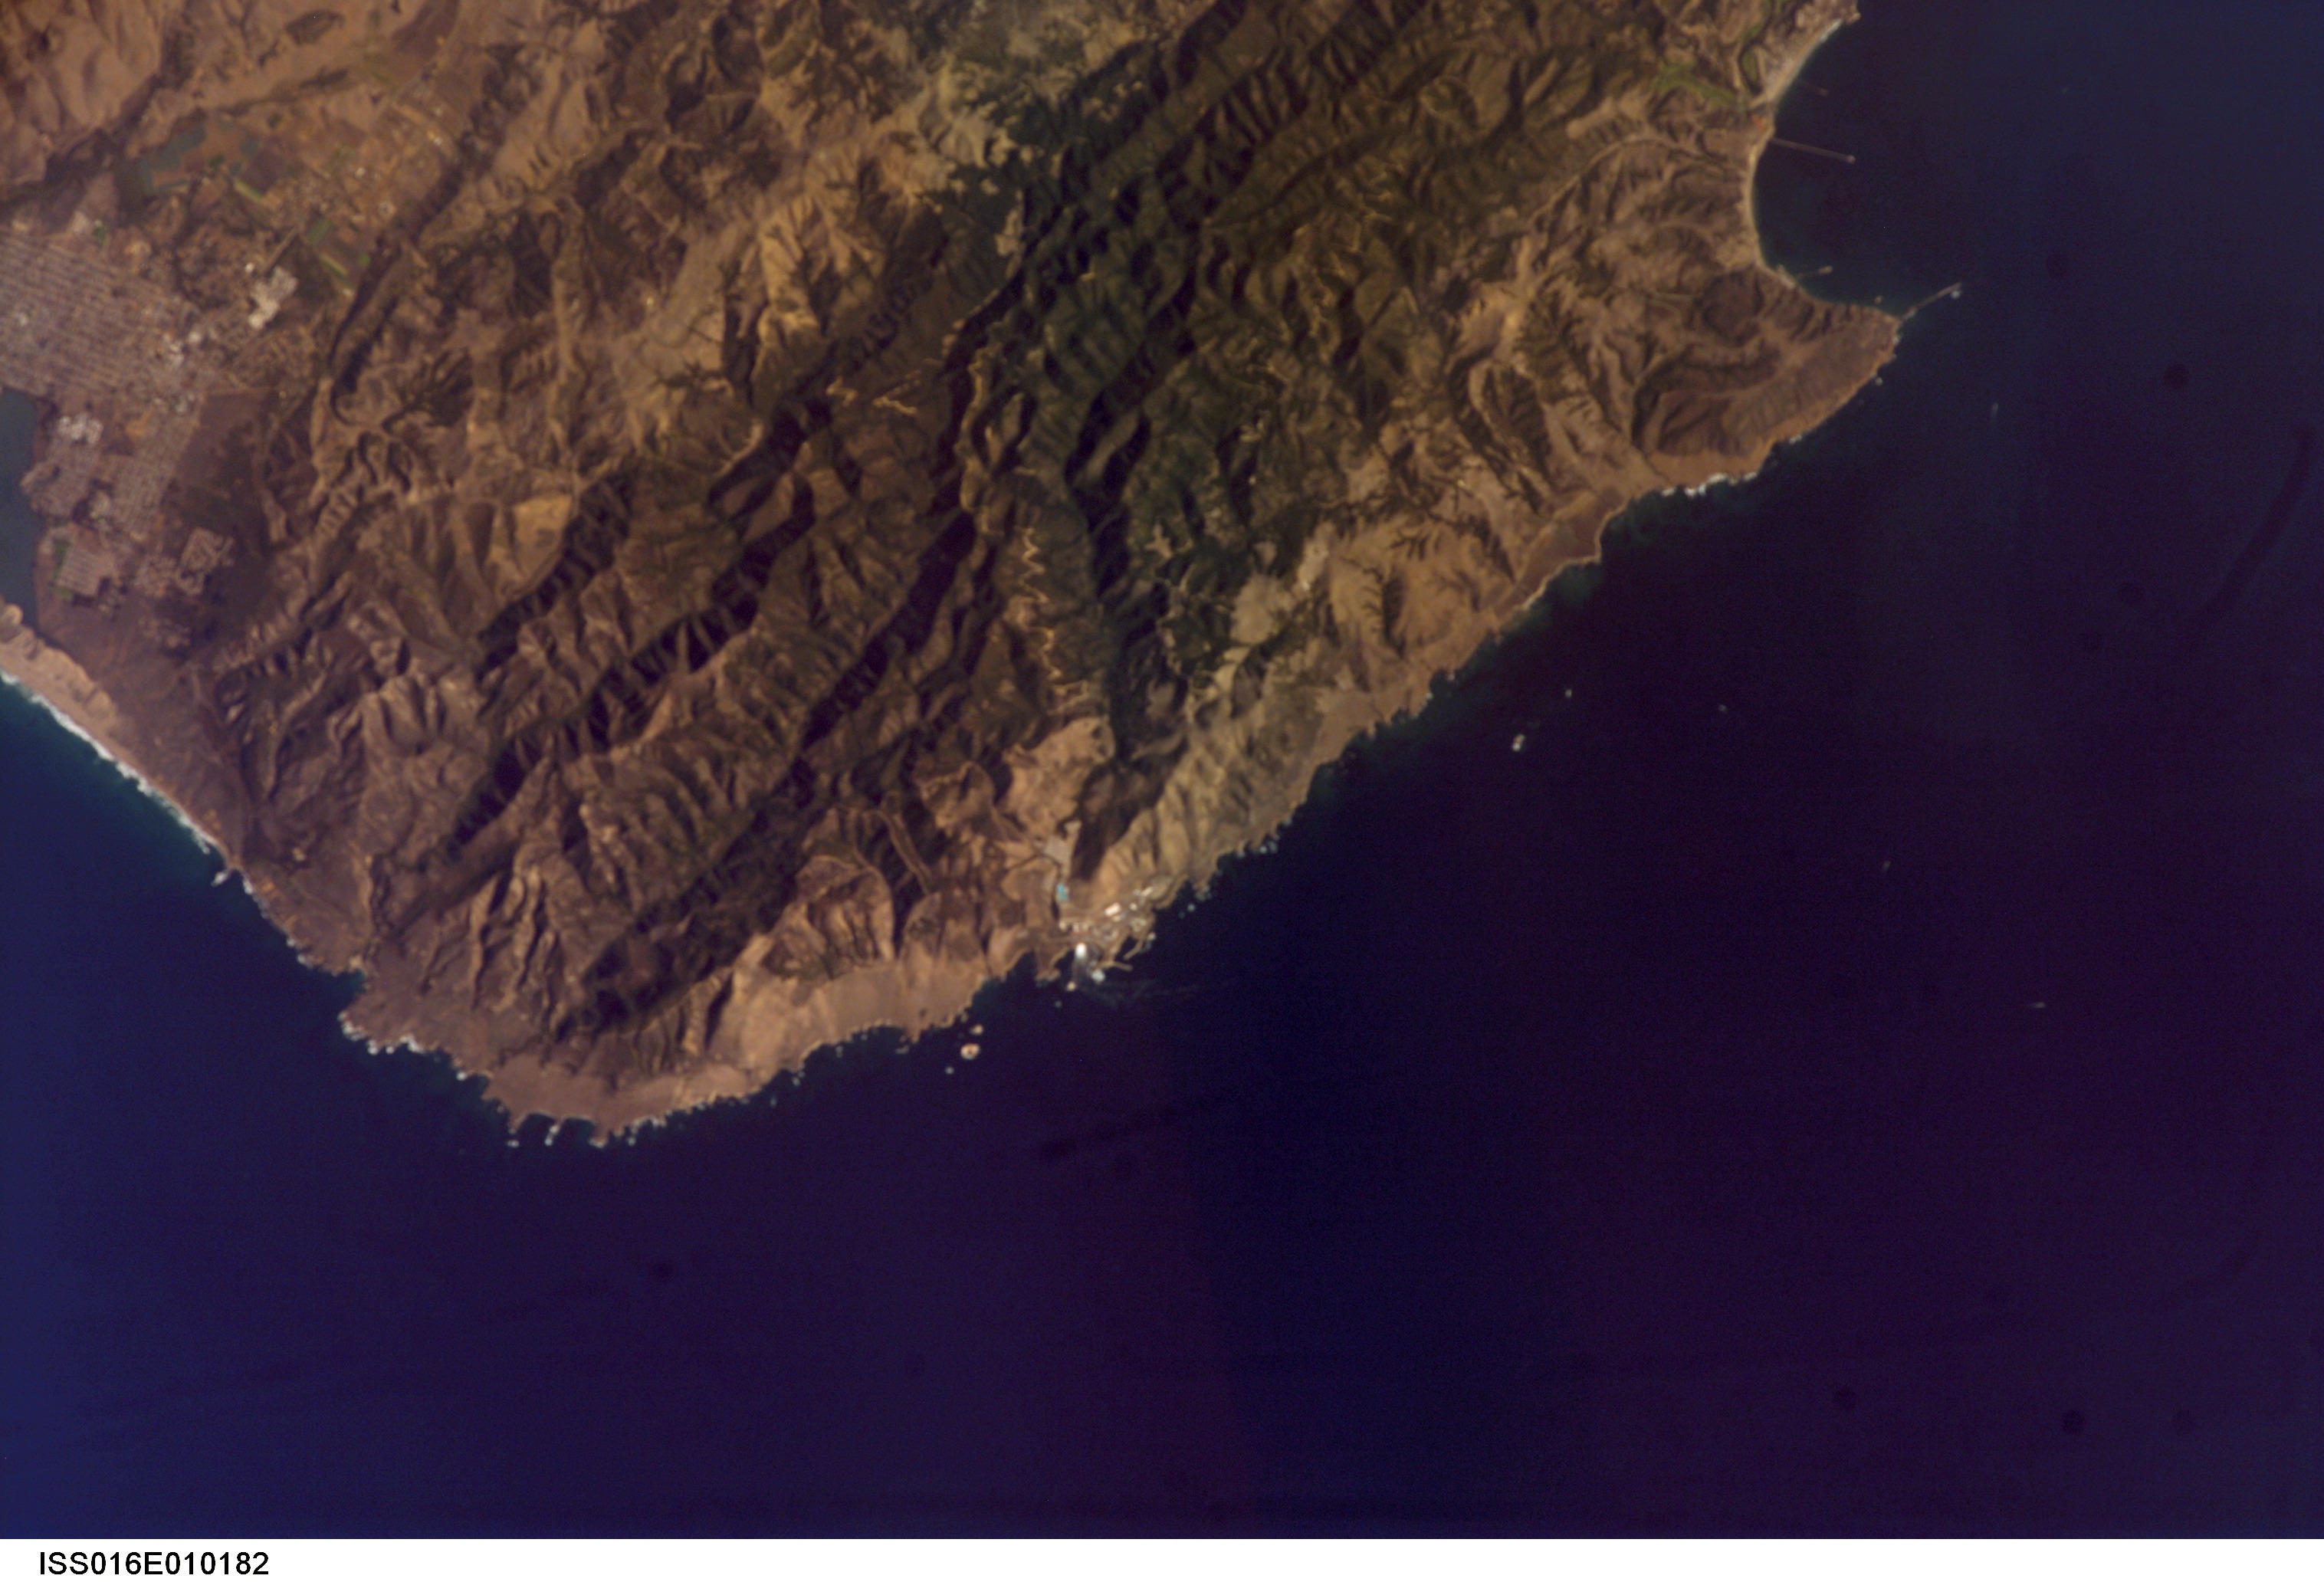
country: USA-CALIFORNIA
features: POINT BUCHON,AVILA BEACH,MONTANA DE ORO STATE PARK
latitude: 35.2
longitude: -120.8
